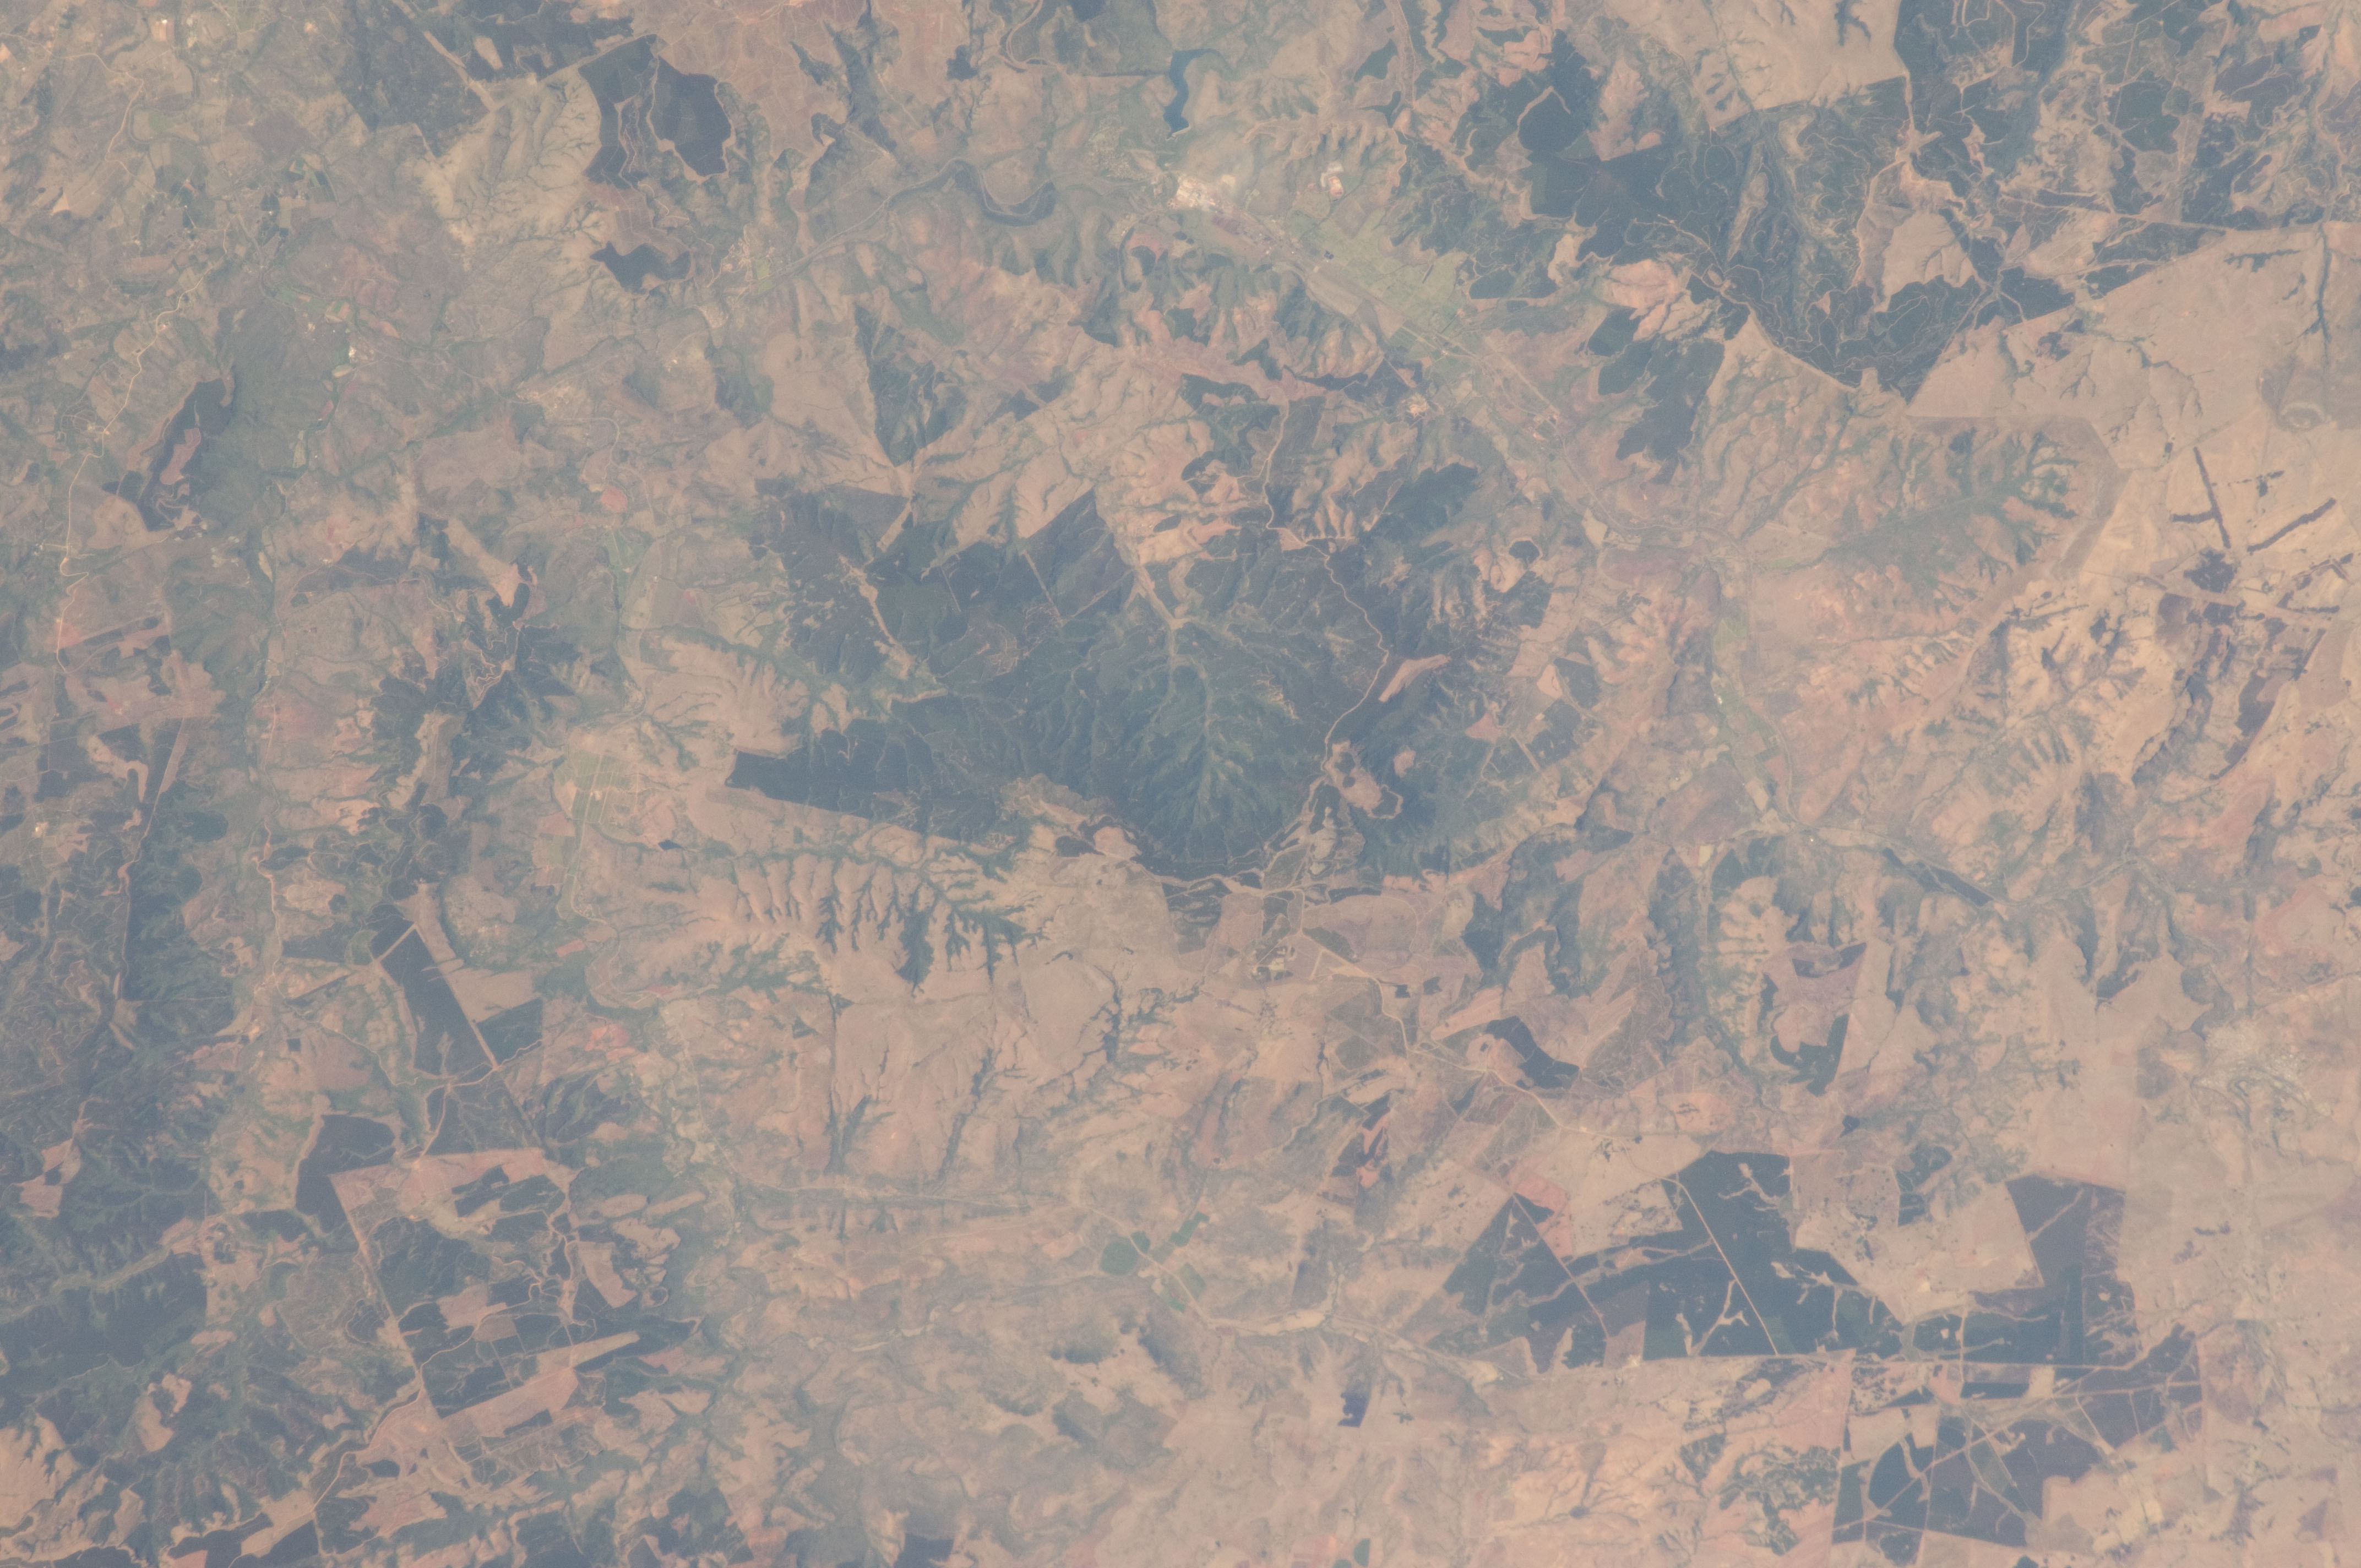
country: REPUBLIC SOUTH AFRICA
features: TIMBER PLANTATIONS, NGODWANA
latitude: -25.5
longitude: 30.5
